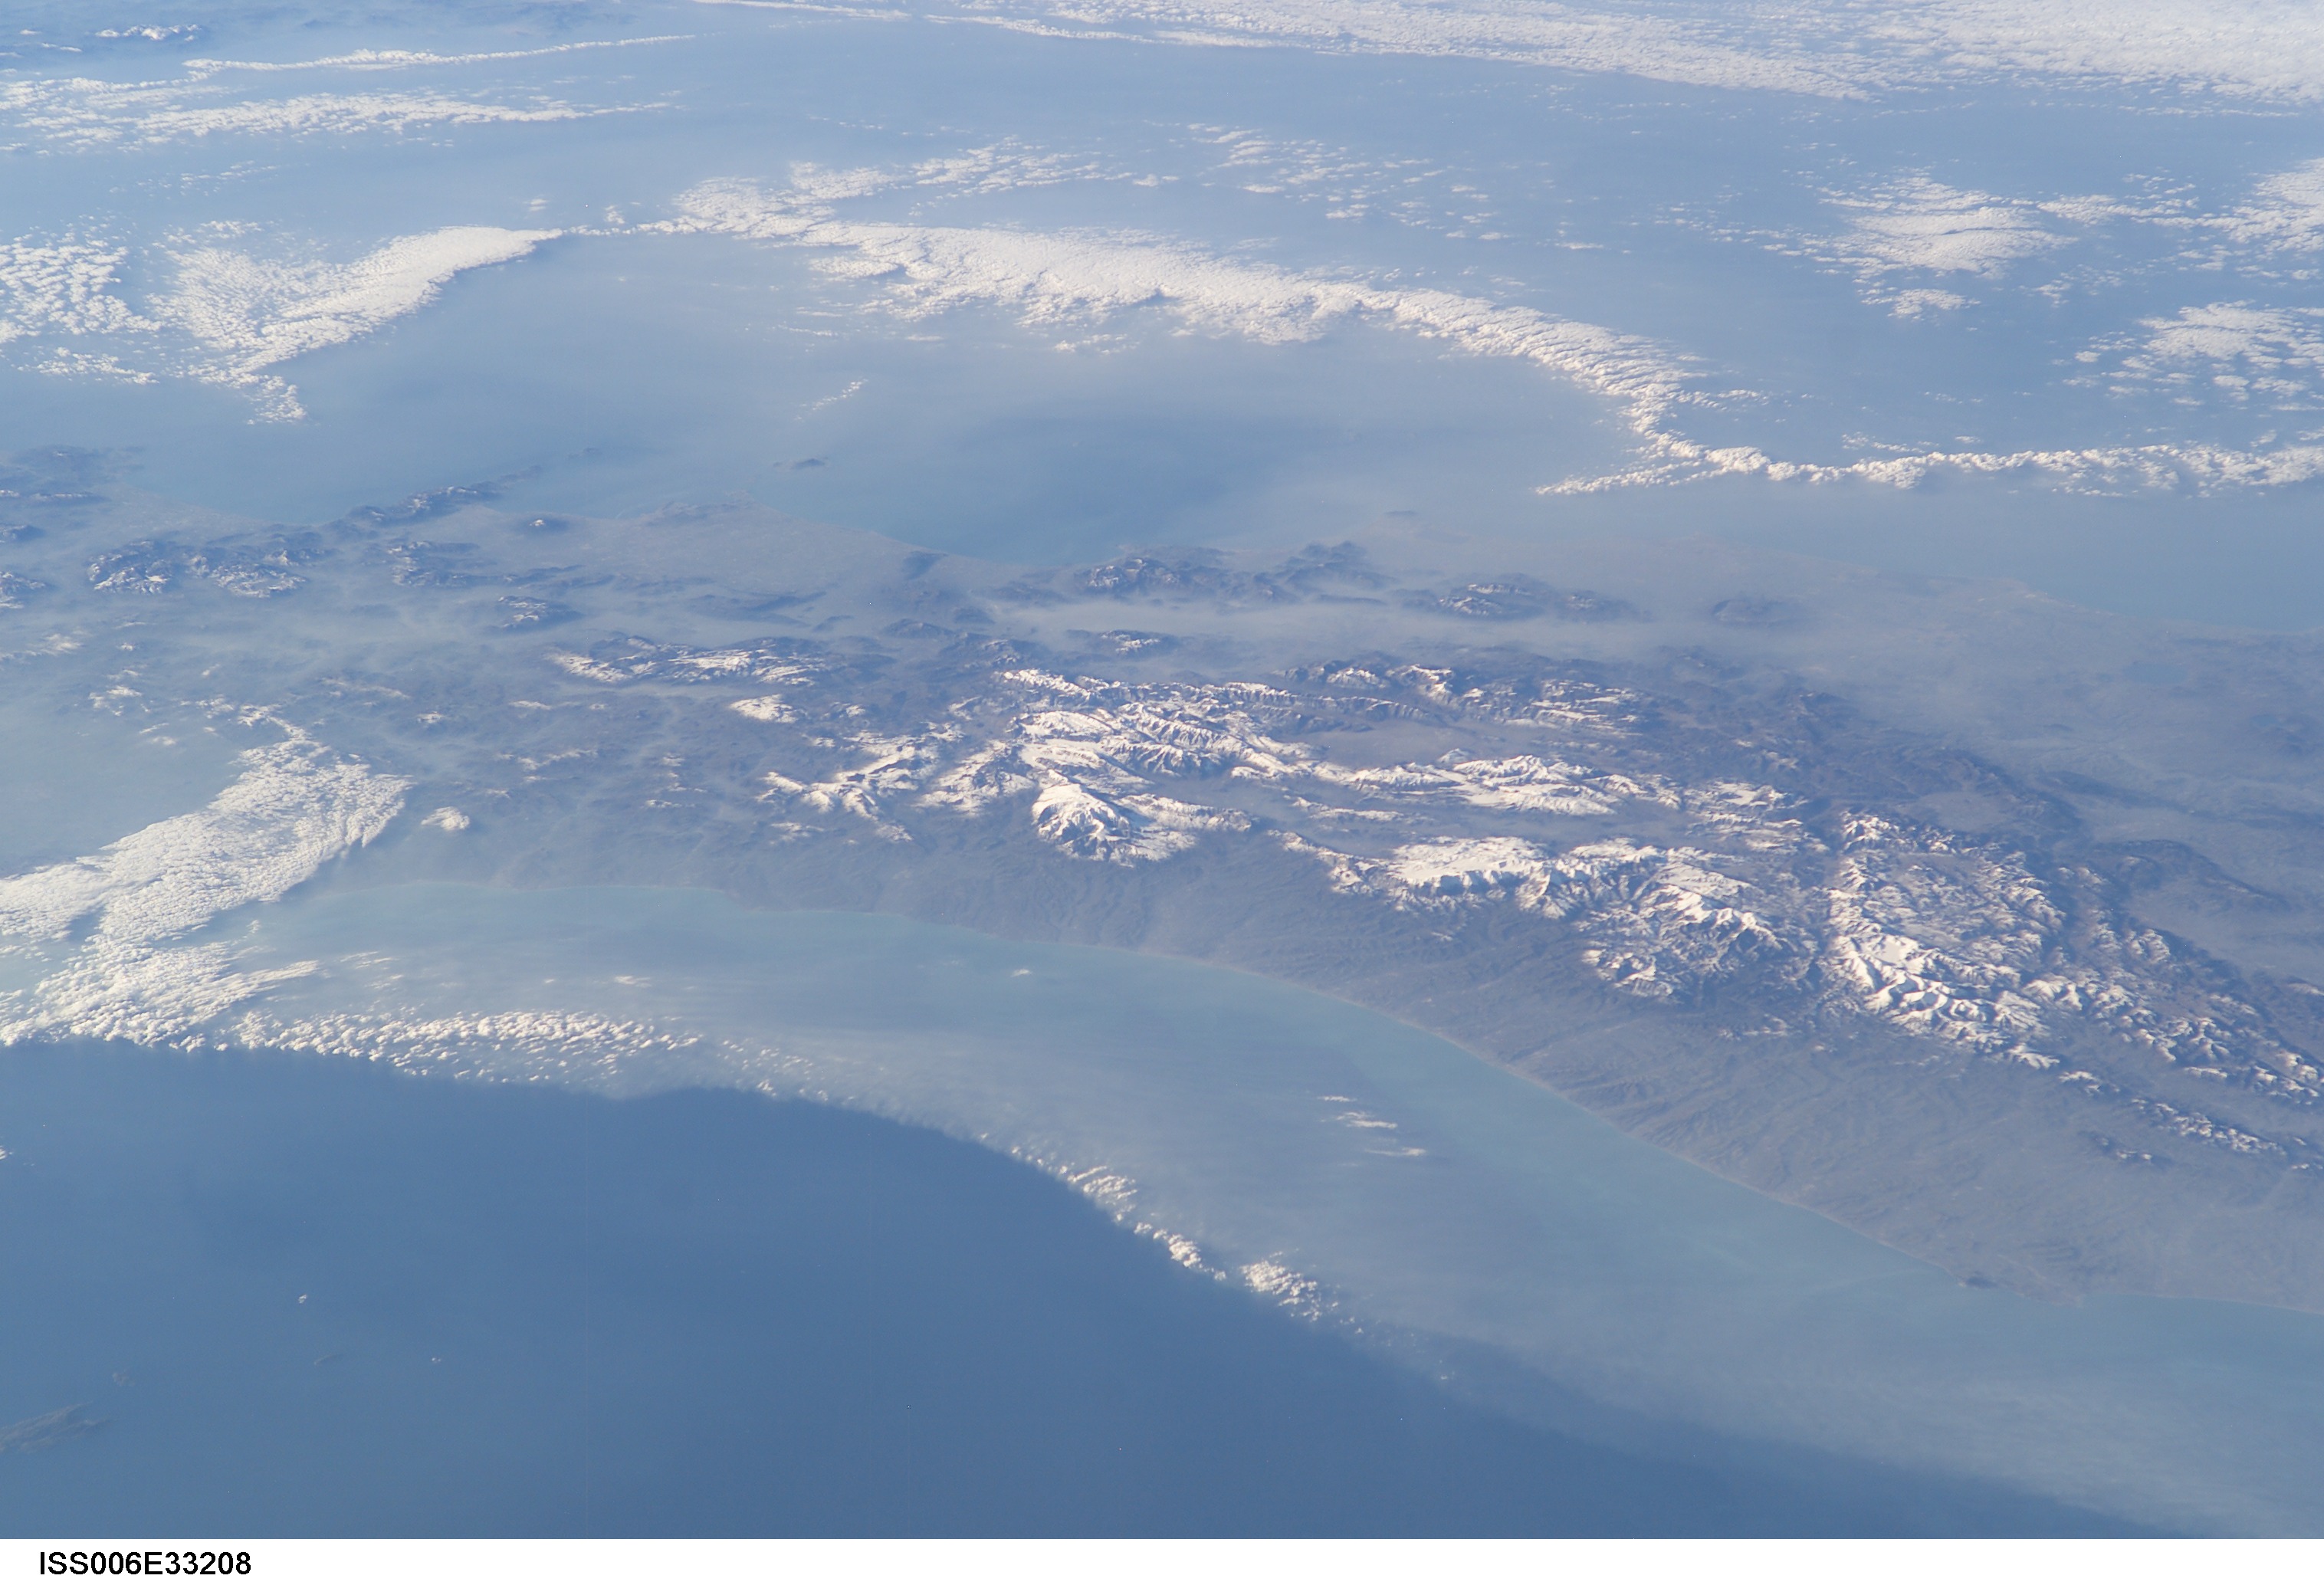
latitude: 42.0
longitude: 13.5
